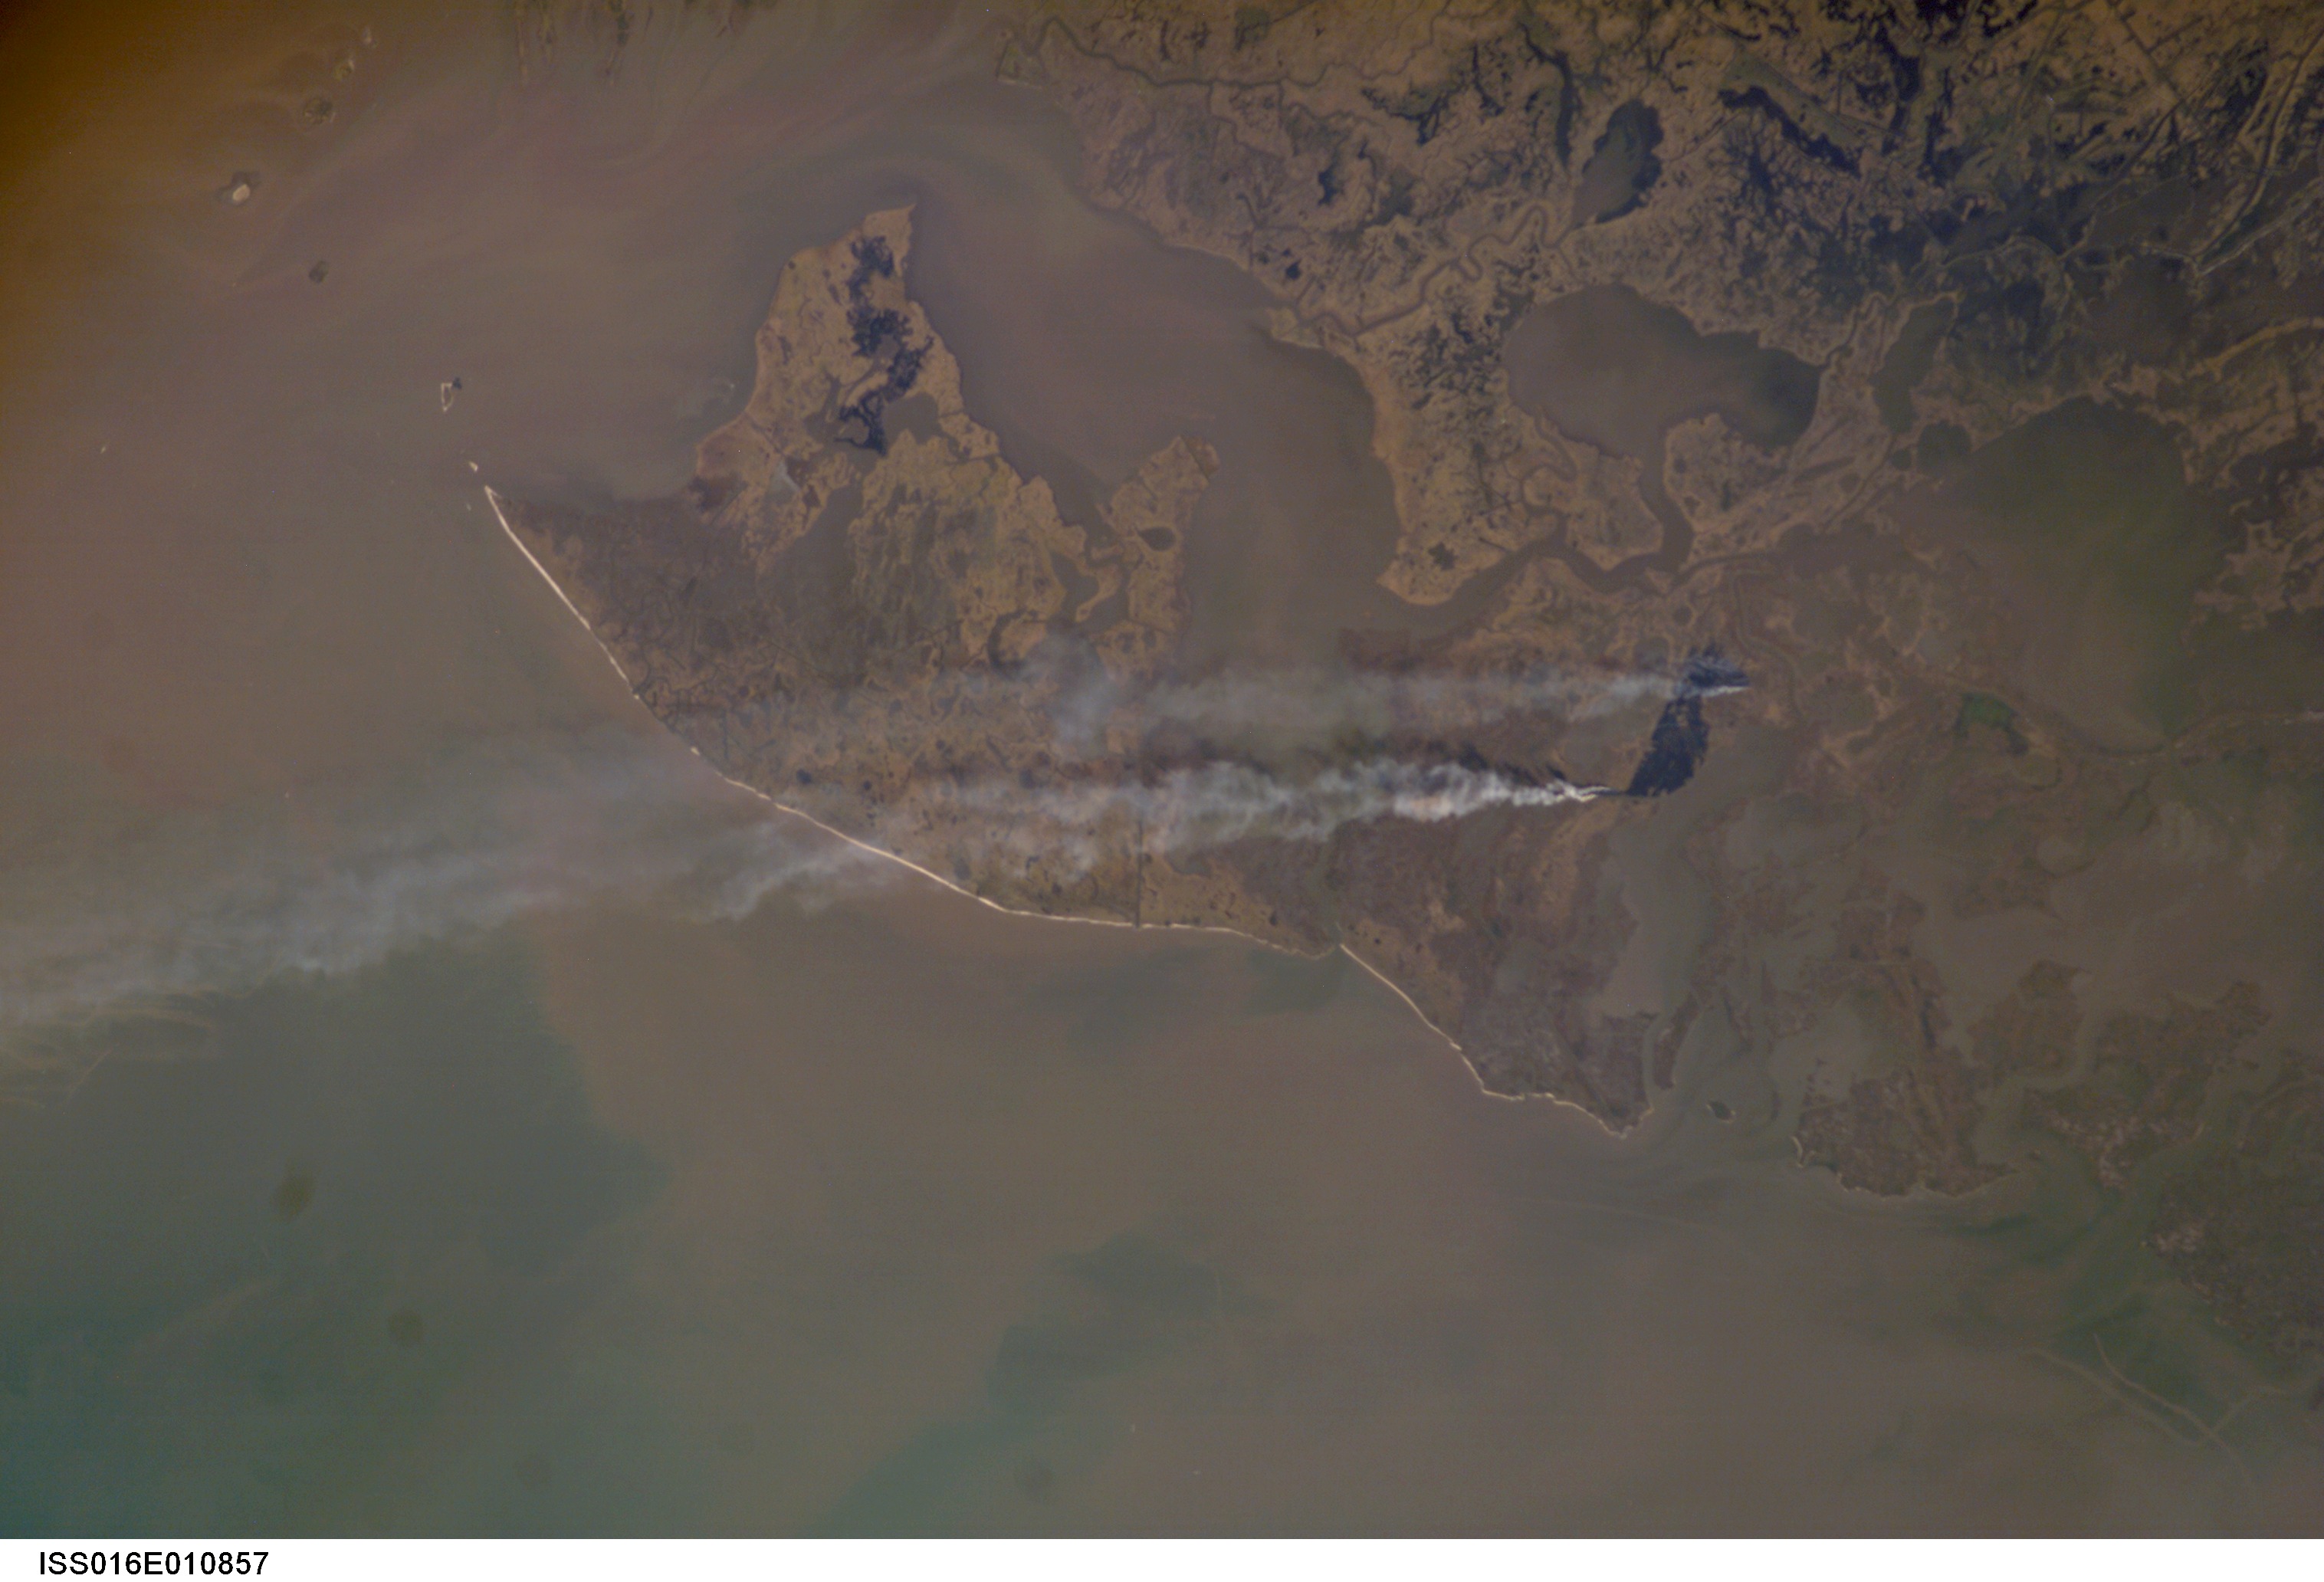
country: USA-LOUISIANA
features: POINT AU FER I., SMOKE, MARSH
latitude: 29.5
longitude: -91.0
